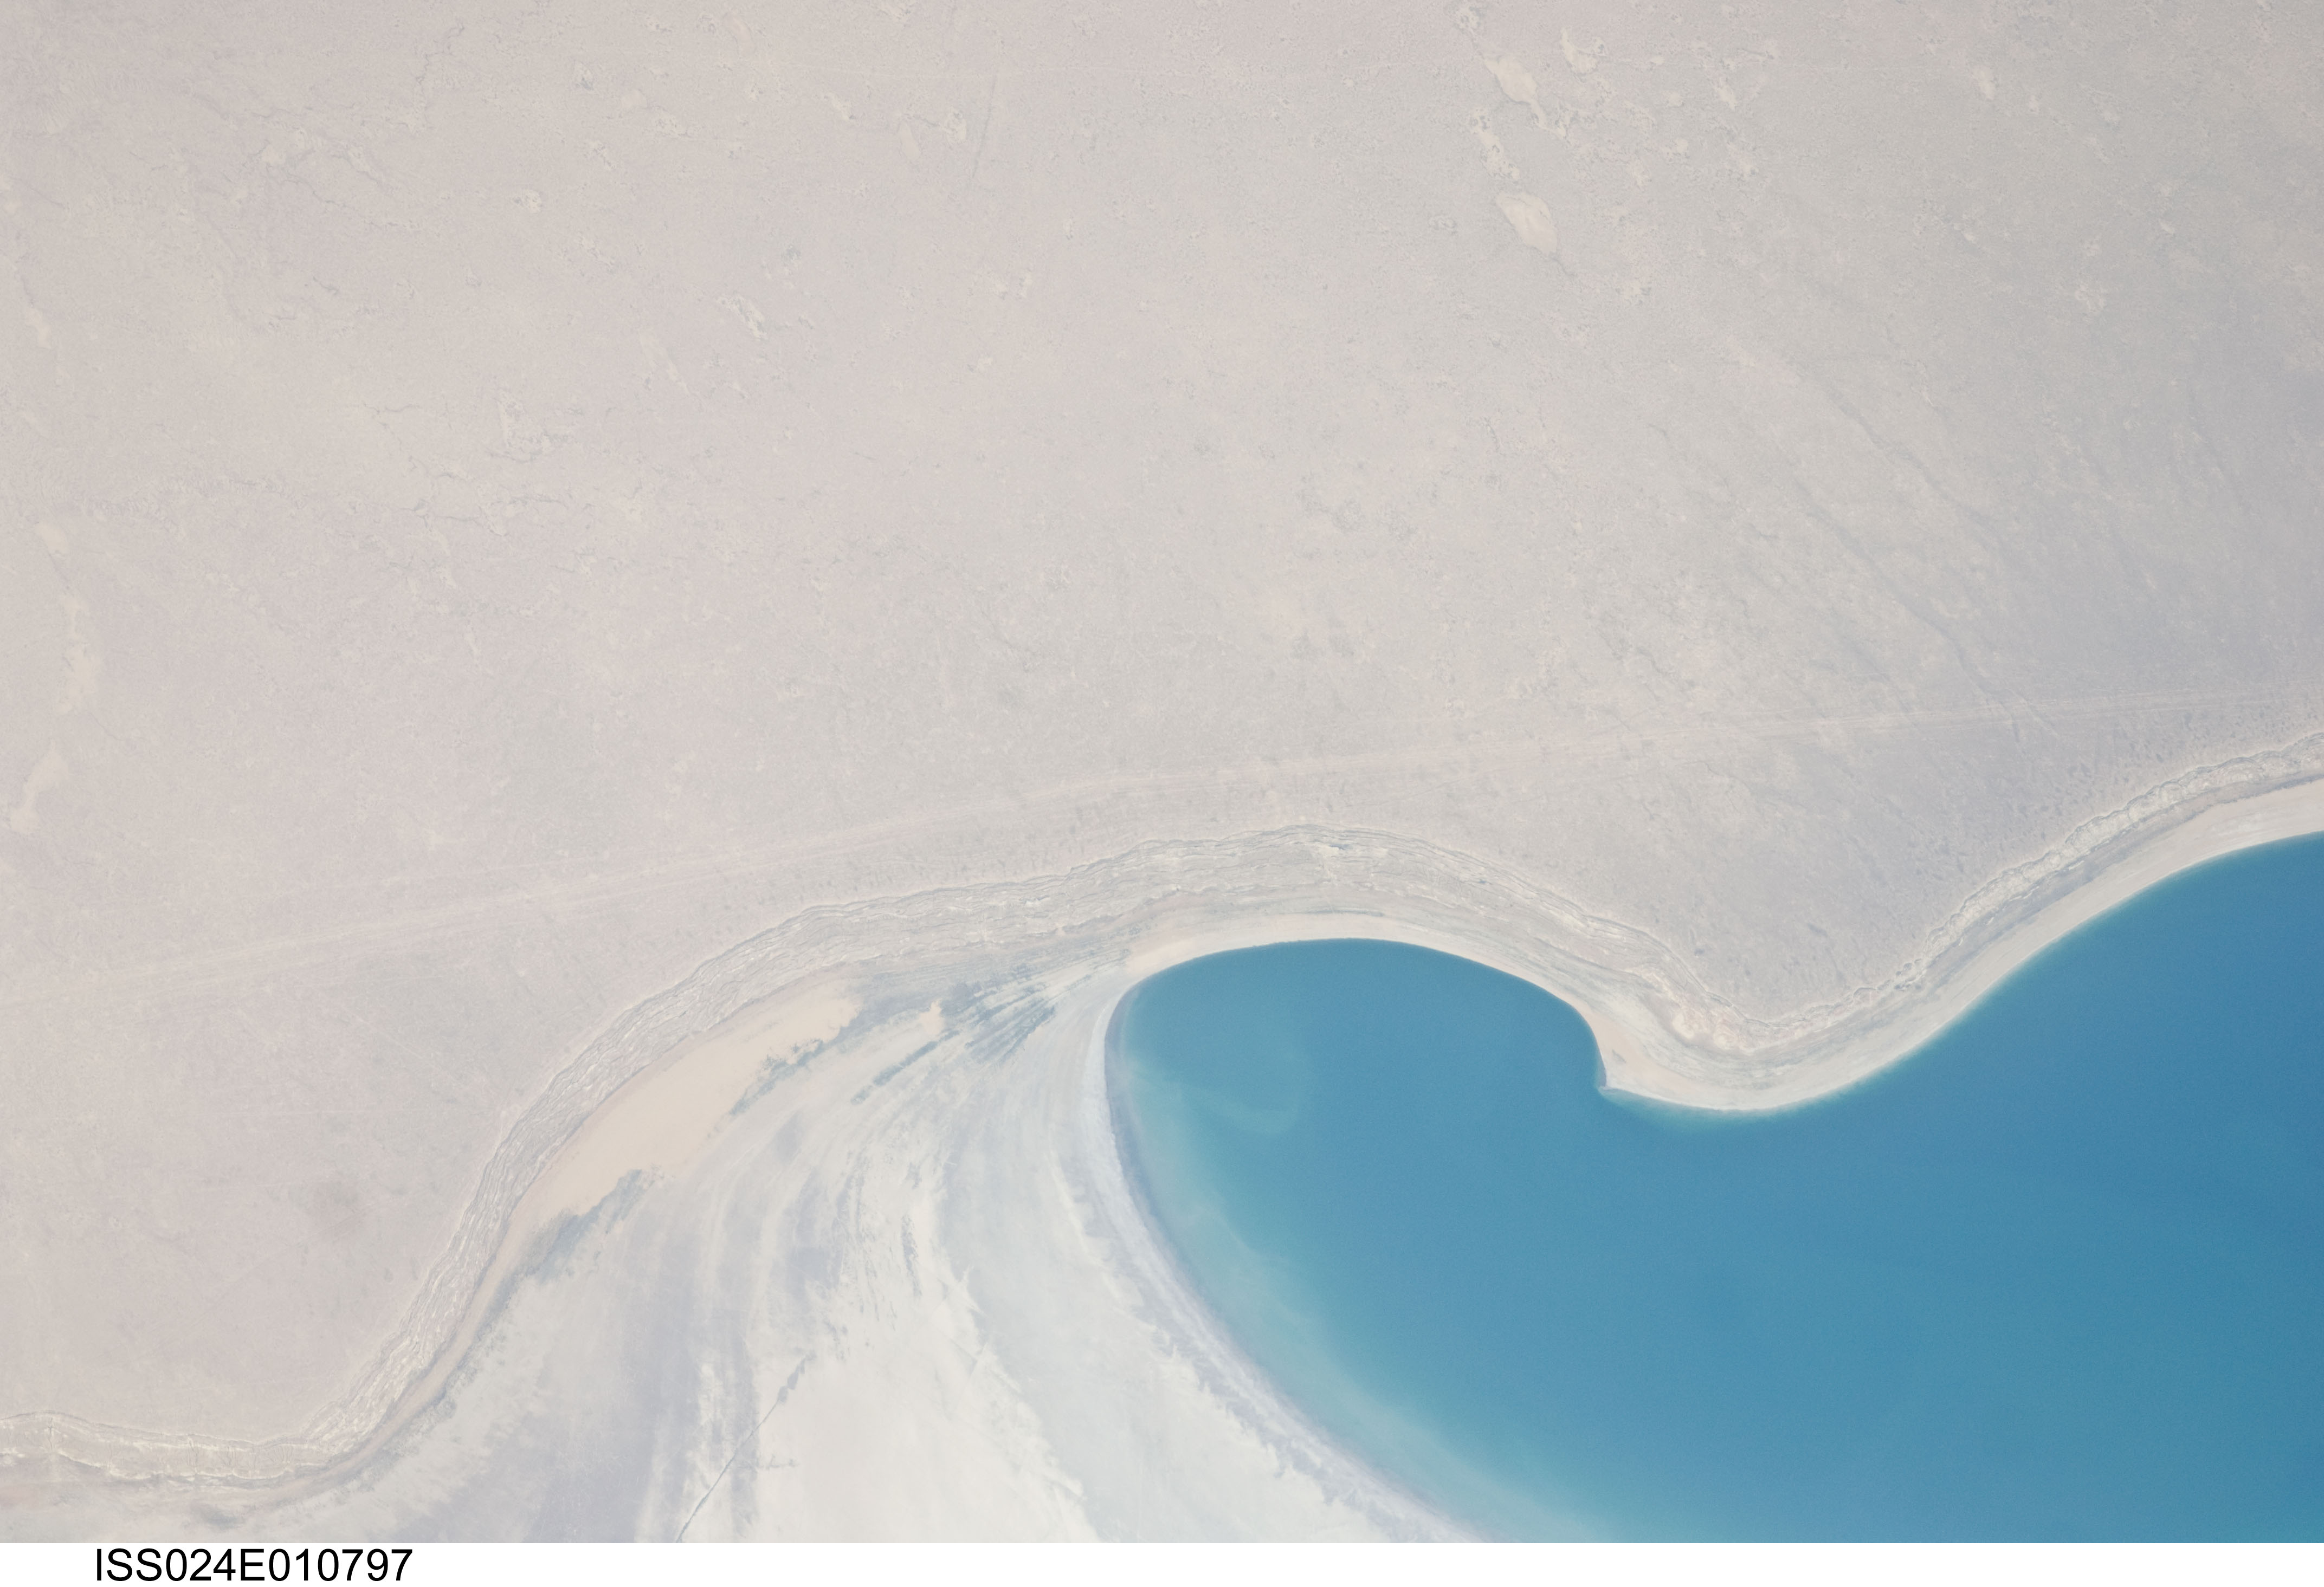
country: UZBEKISTAN
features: SOUTHWESTERN END OF ARAL SEA
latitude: 44.5
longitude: 58.2
